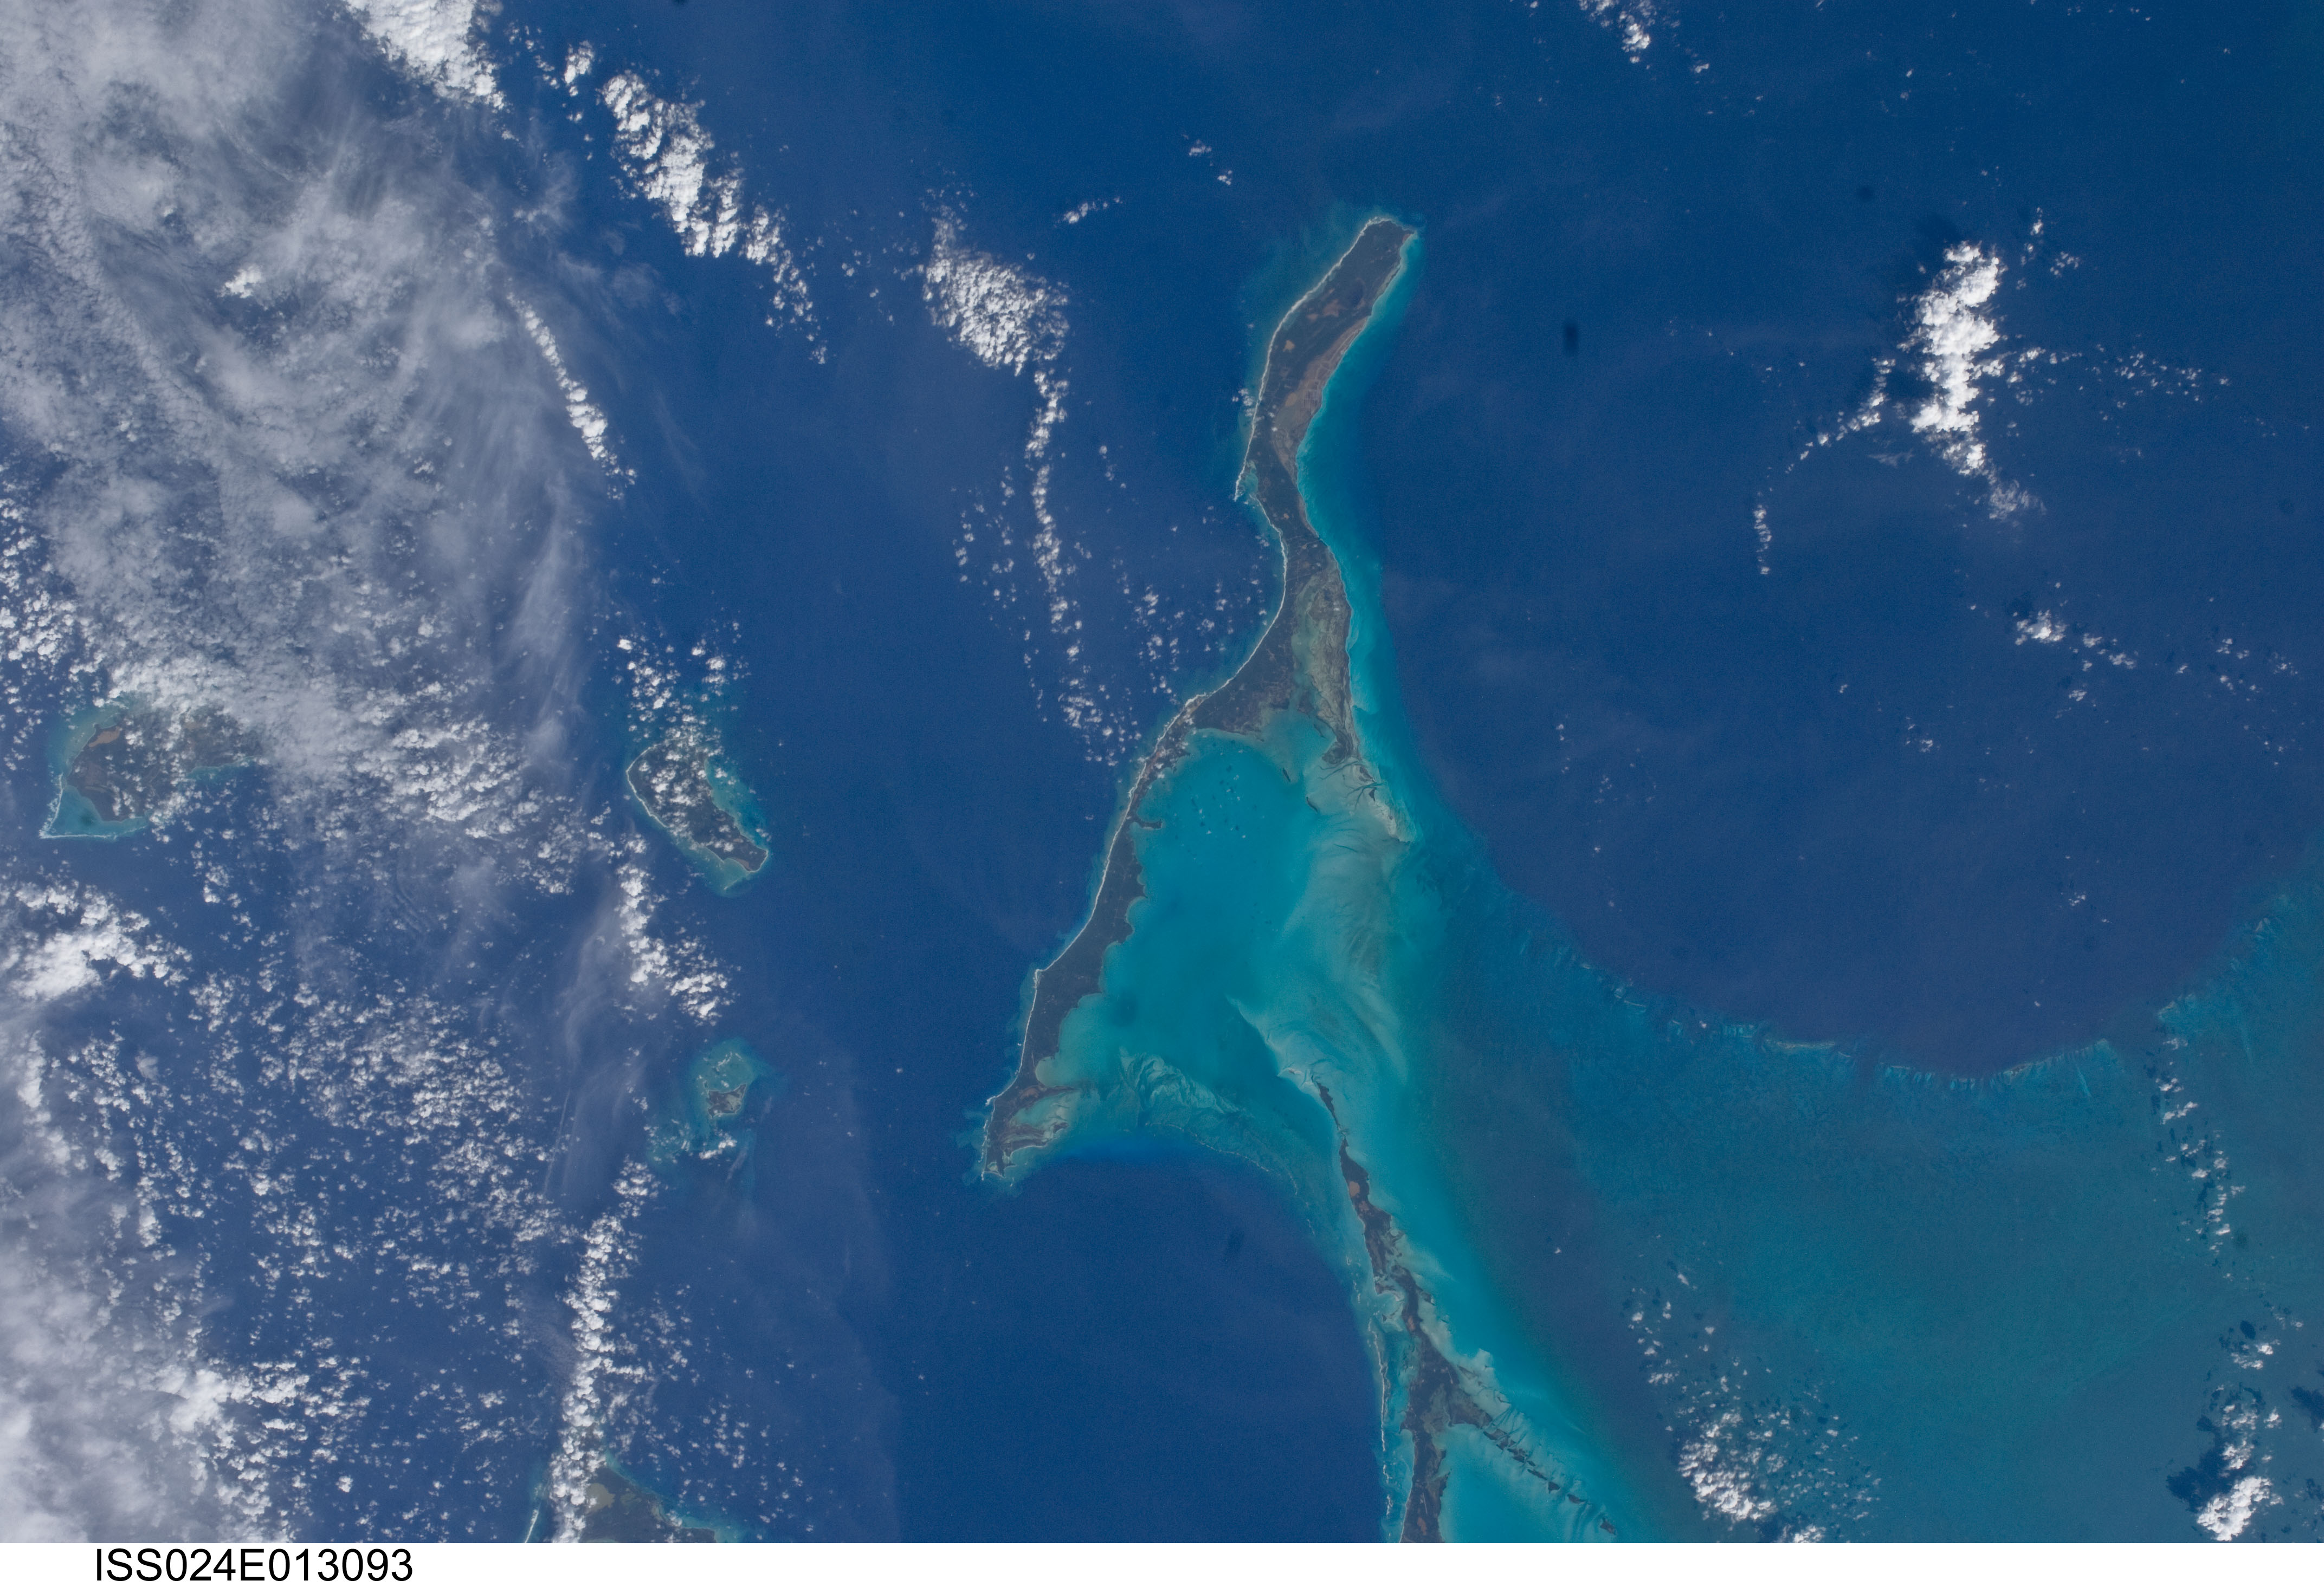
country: BAHAMAS
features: LONG ISLAND, RUM CAY, E. GREAT EXUMA I., REEFS, SHOALS, ISLETS
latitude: 23.5
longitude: -75.0
